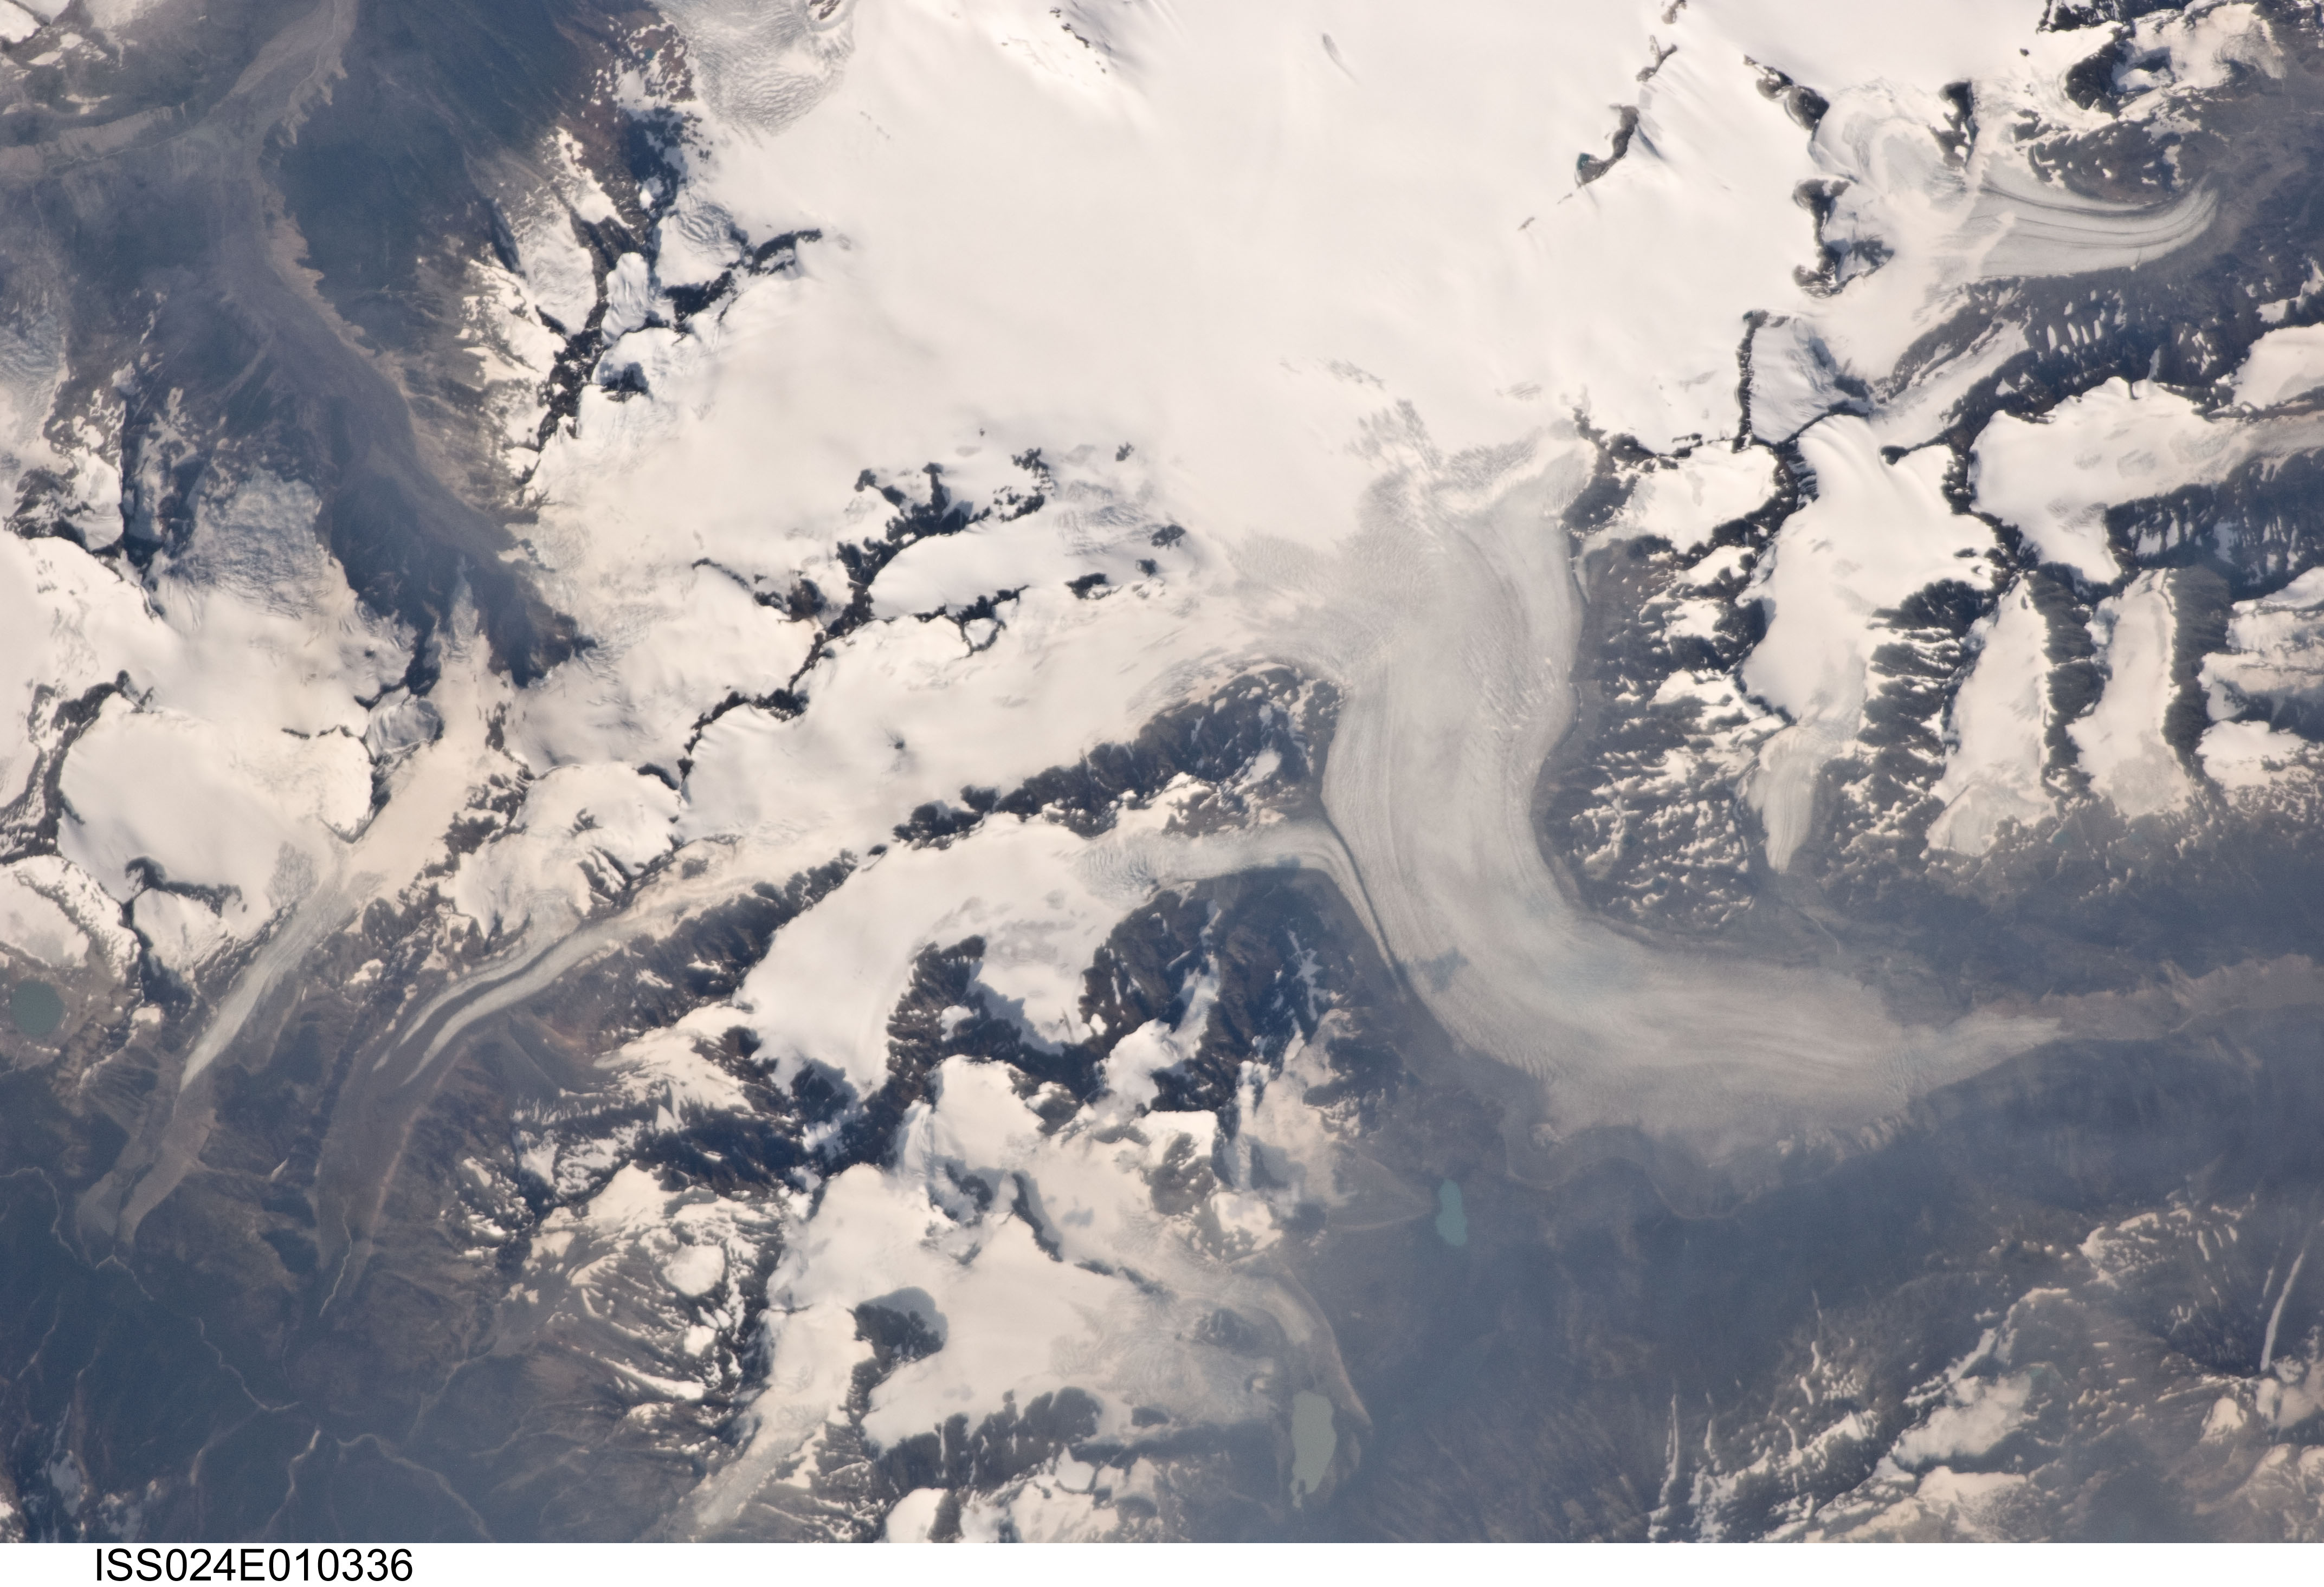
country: CANADA-BC
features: MONARCH ICEFIELD, TALCHAKO GL.
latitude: 51.9
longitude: -125.9
